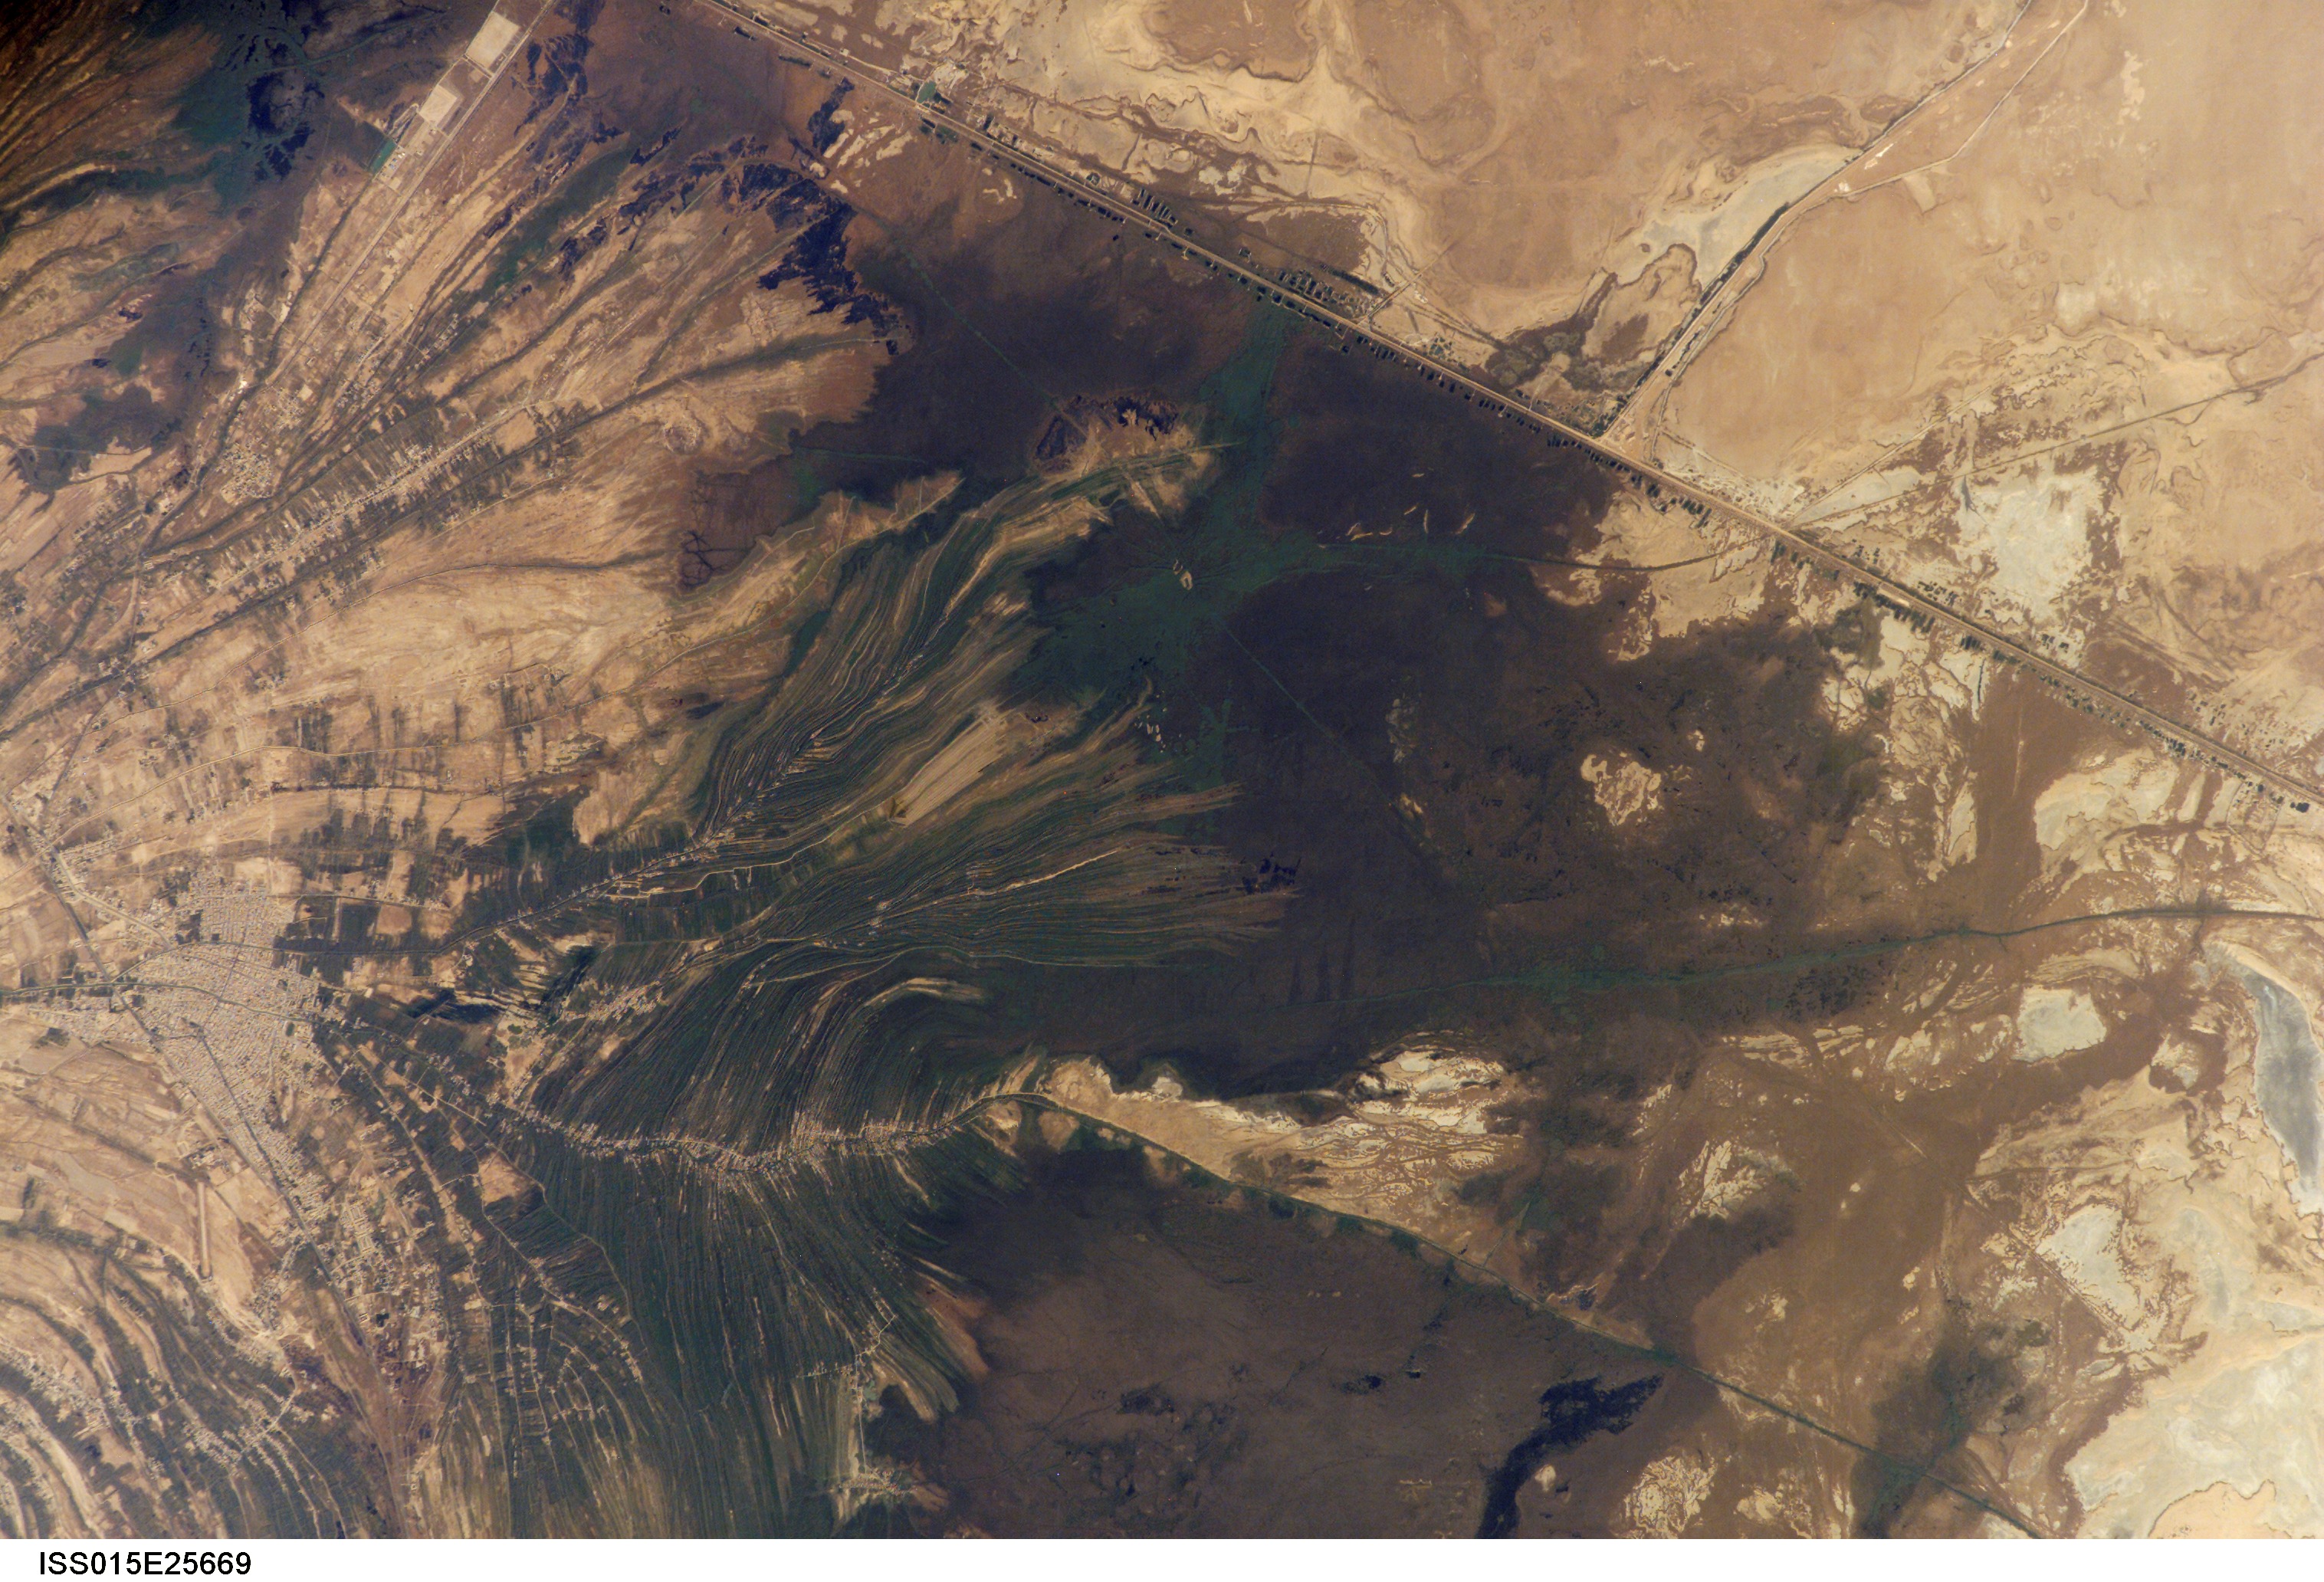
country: IRAN
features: SHADEGAN, KARUN R. DELTA, AGR.
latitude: 30.6
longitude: 48.6
